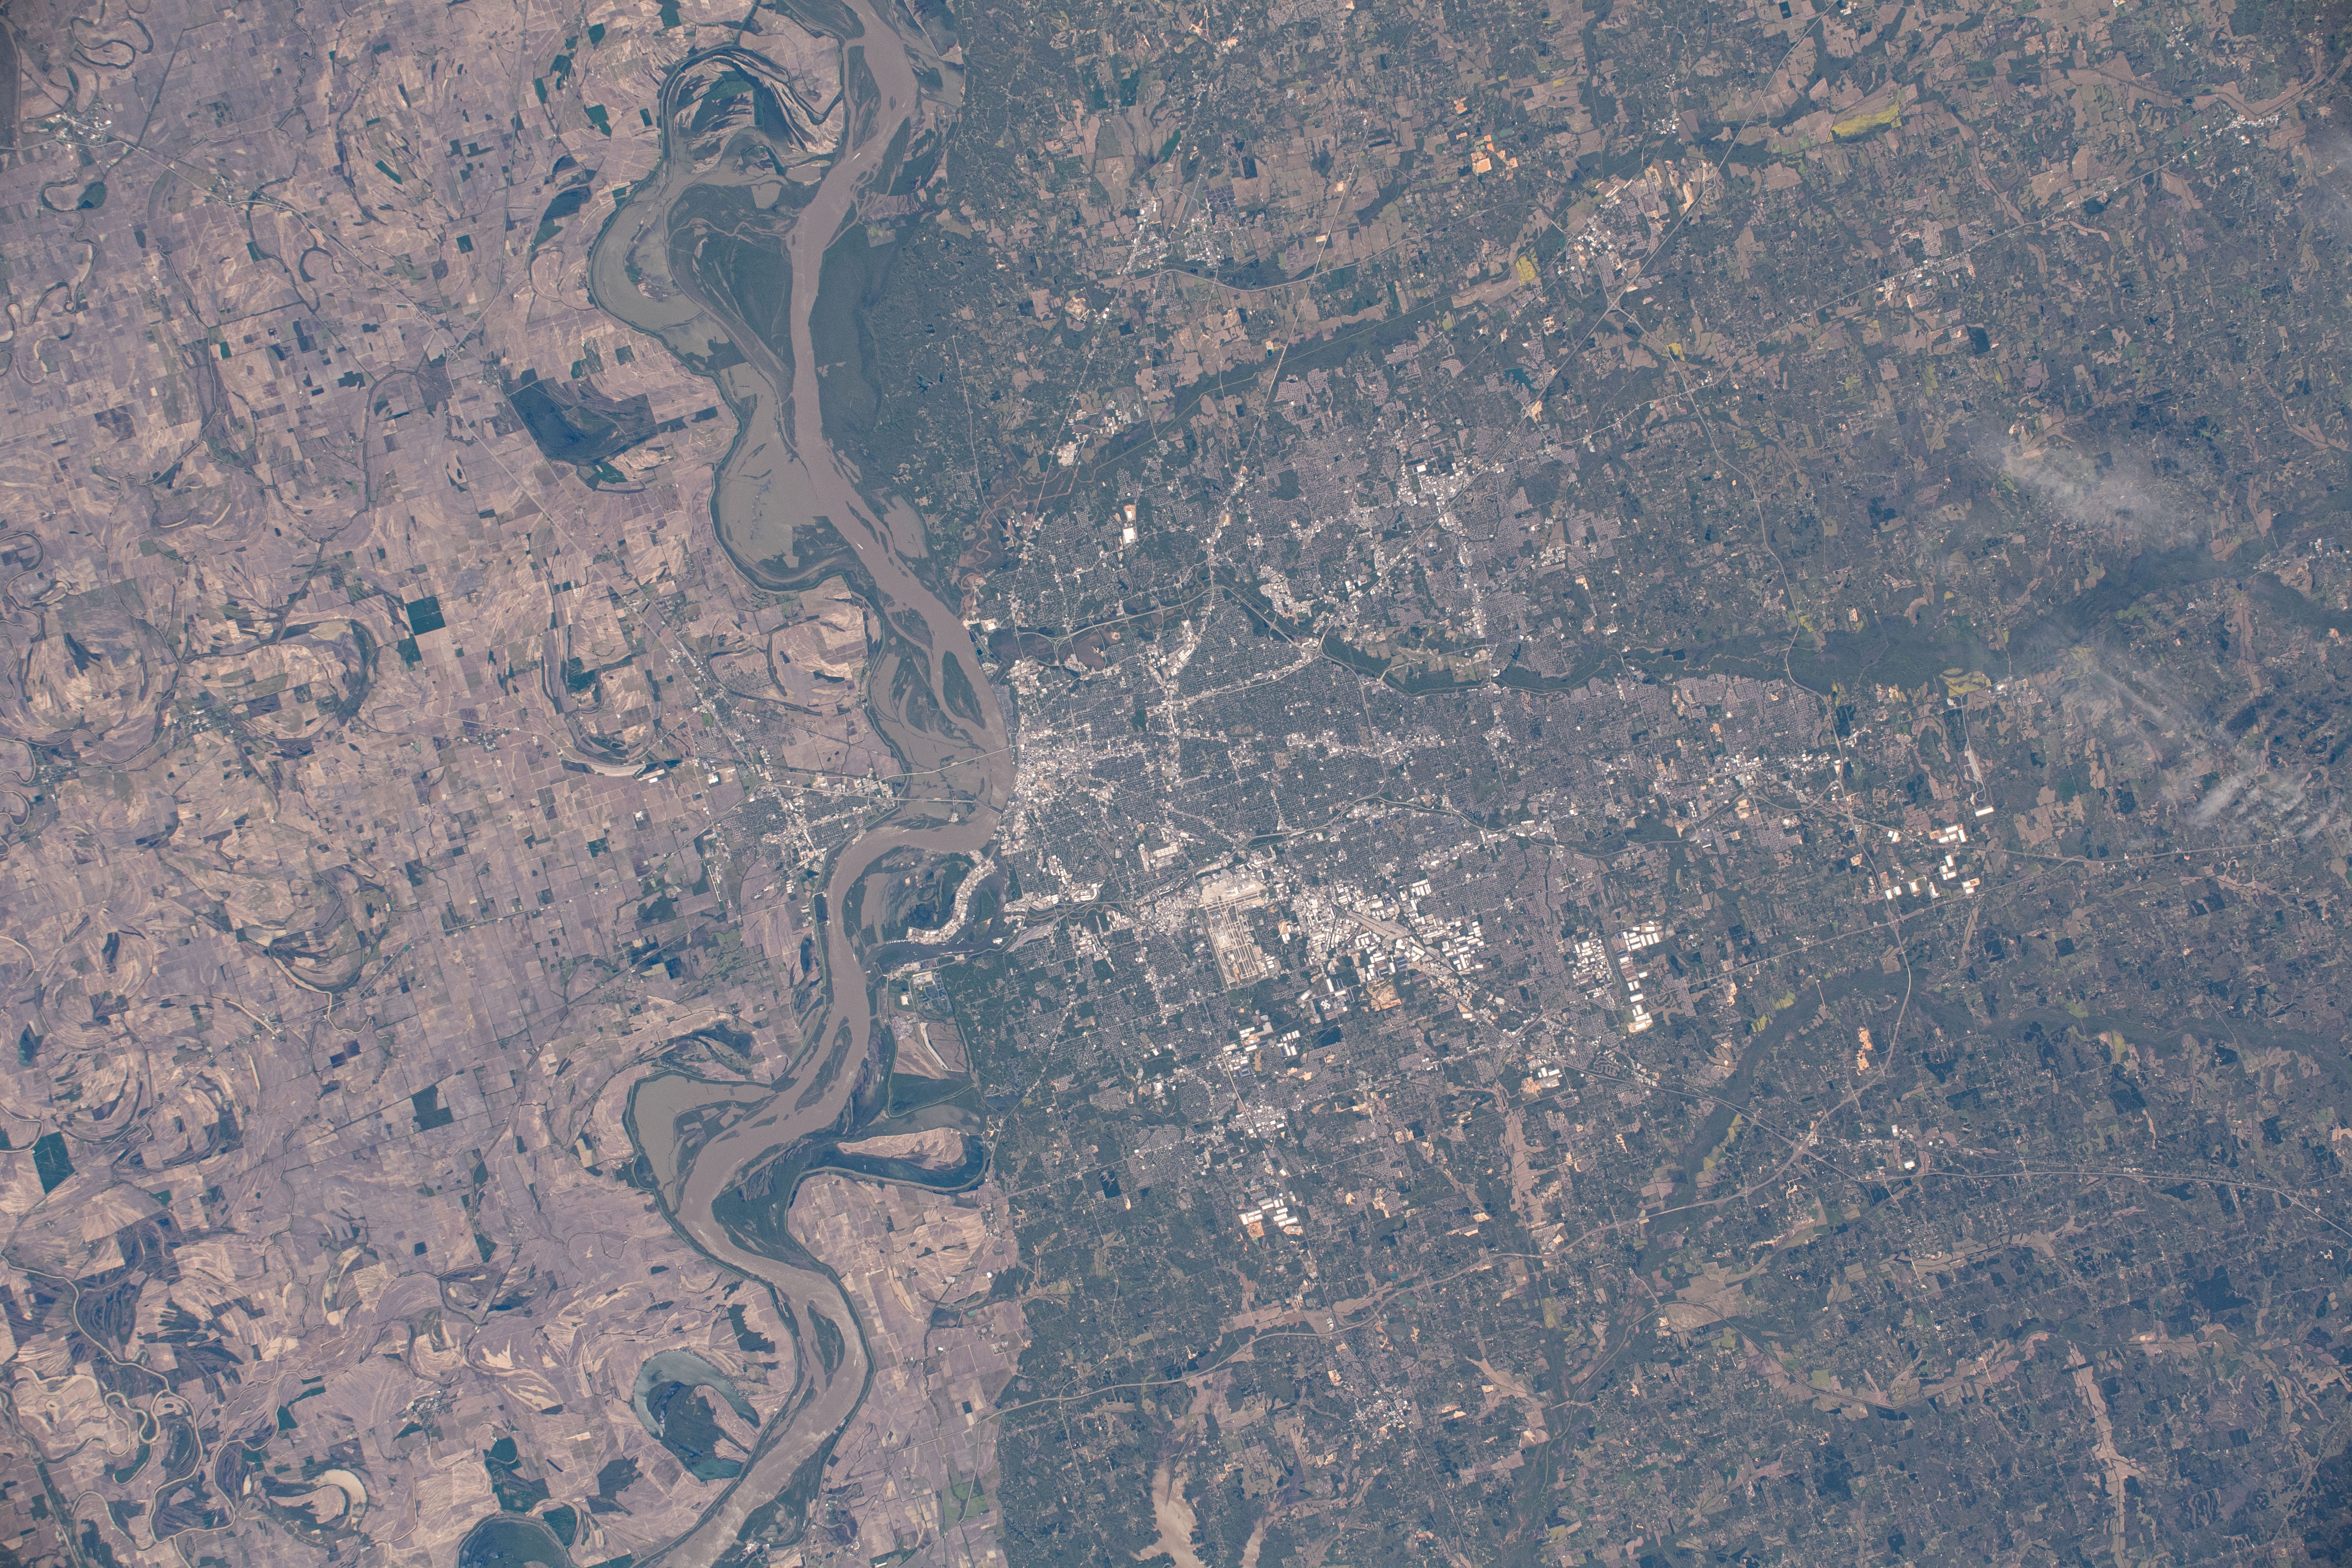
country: USA-TENNESSEE
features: MEMPHIS, MISSISSIPPI RIVER
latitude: 35.0
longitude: -90.0
